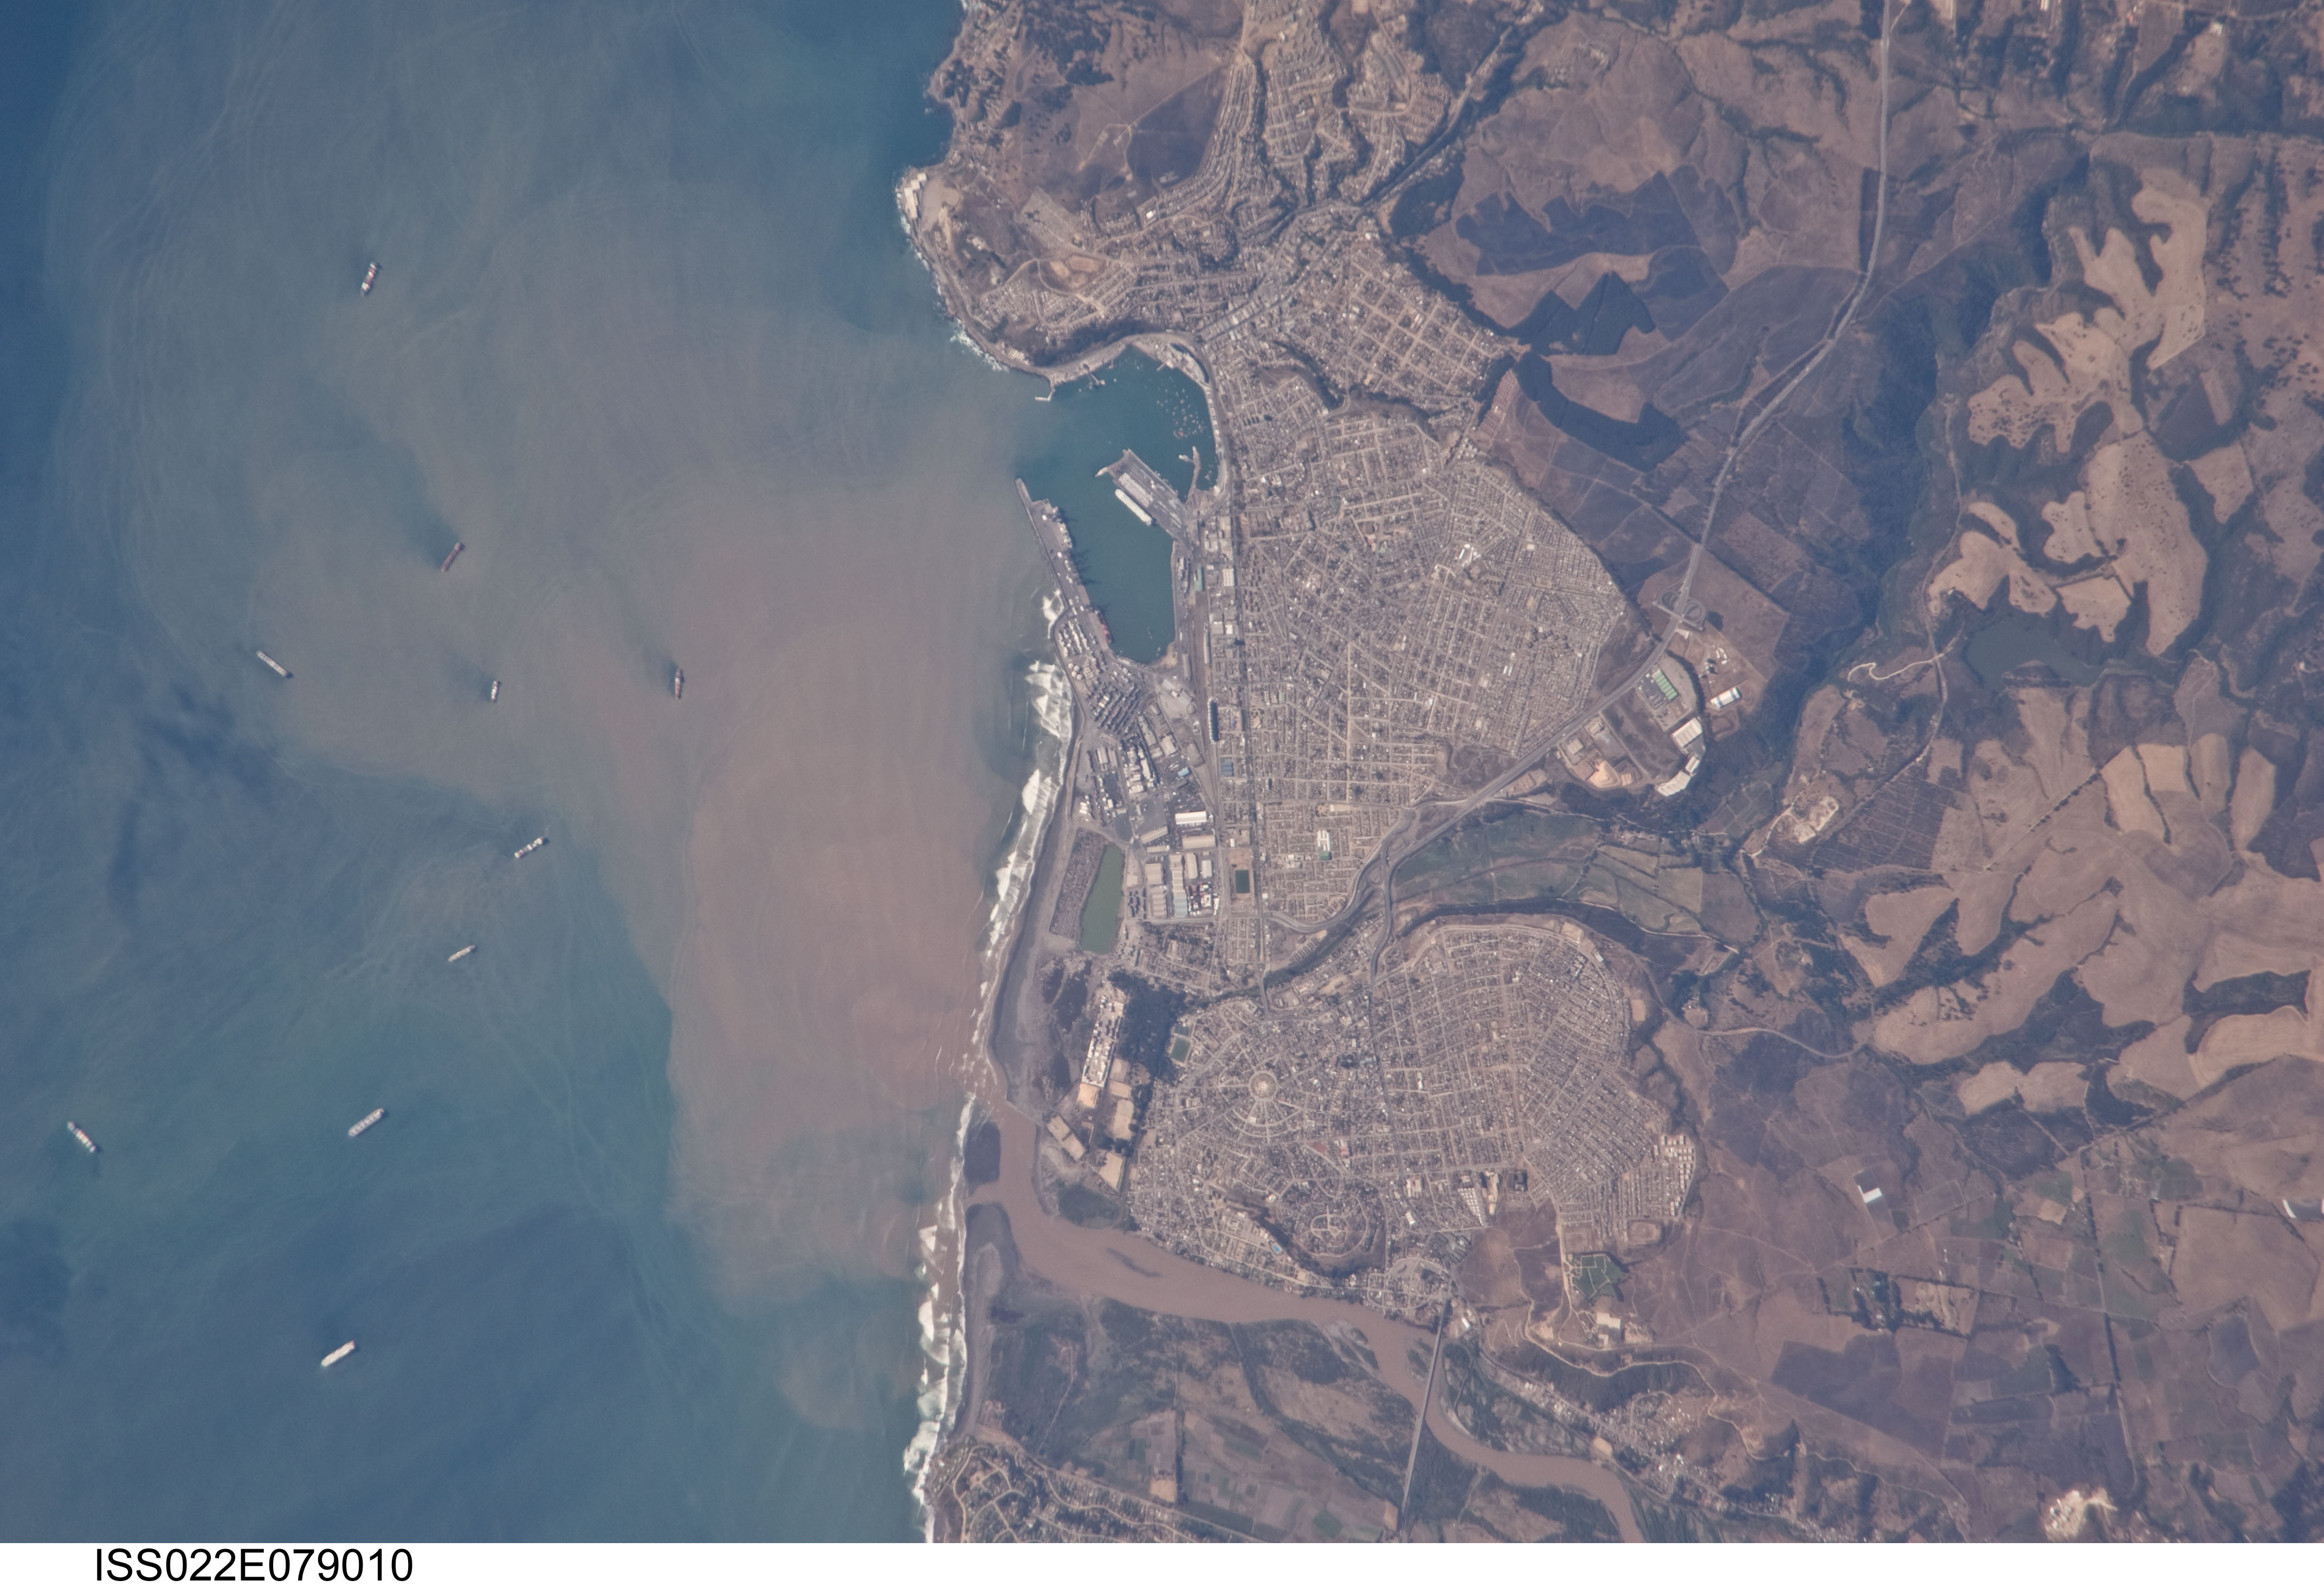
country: CHILE
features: SAN ANTONIO, MAIPO R., PORT, SHIPS, SED.
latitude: -33.6
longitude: -71.6
